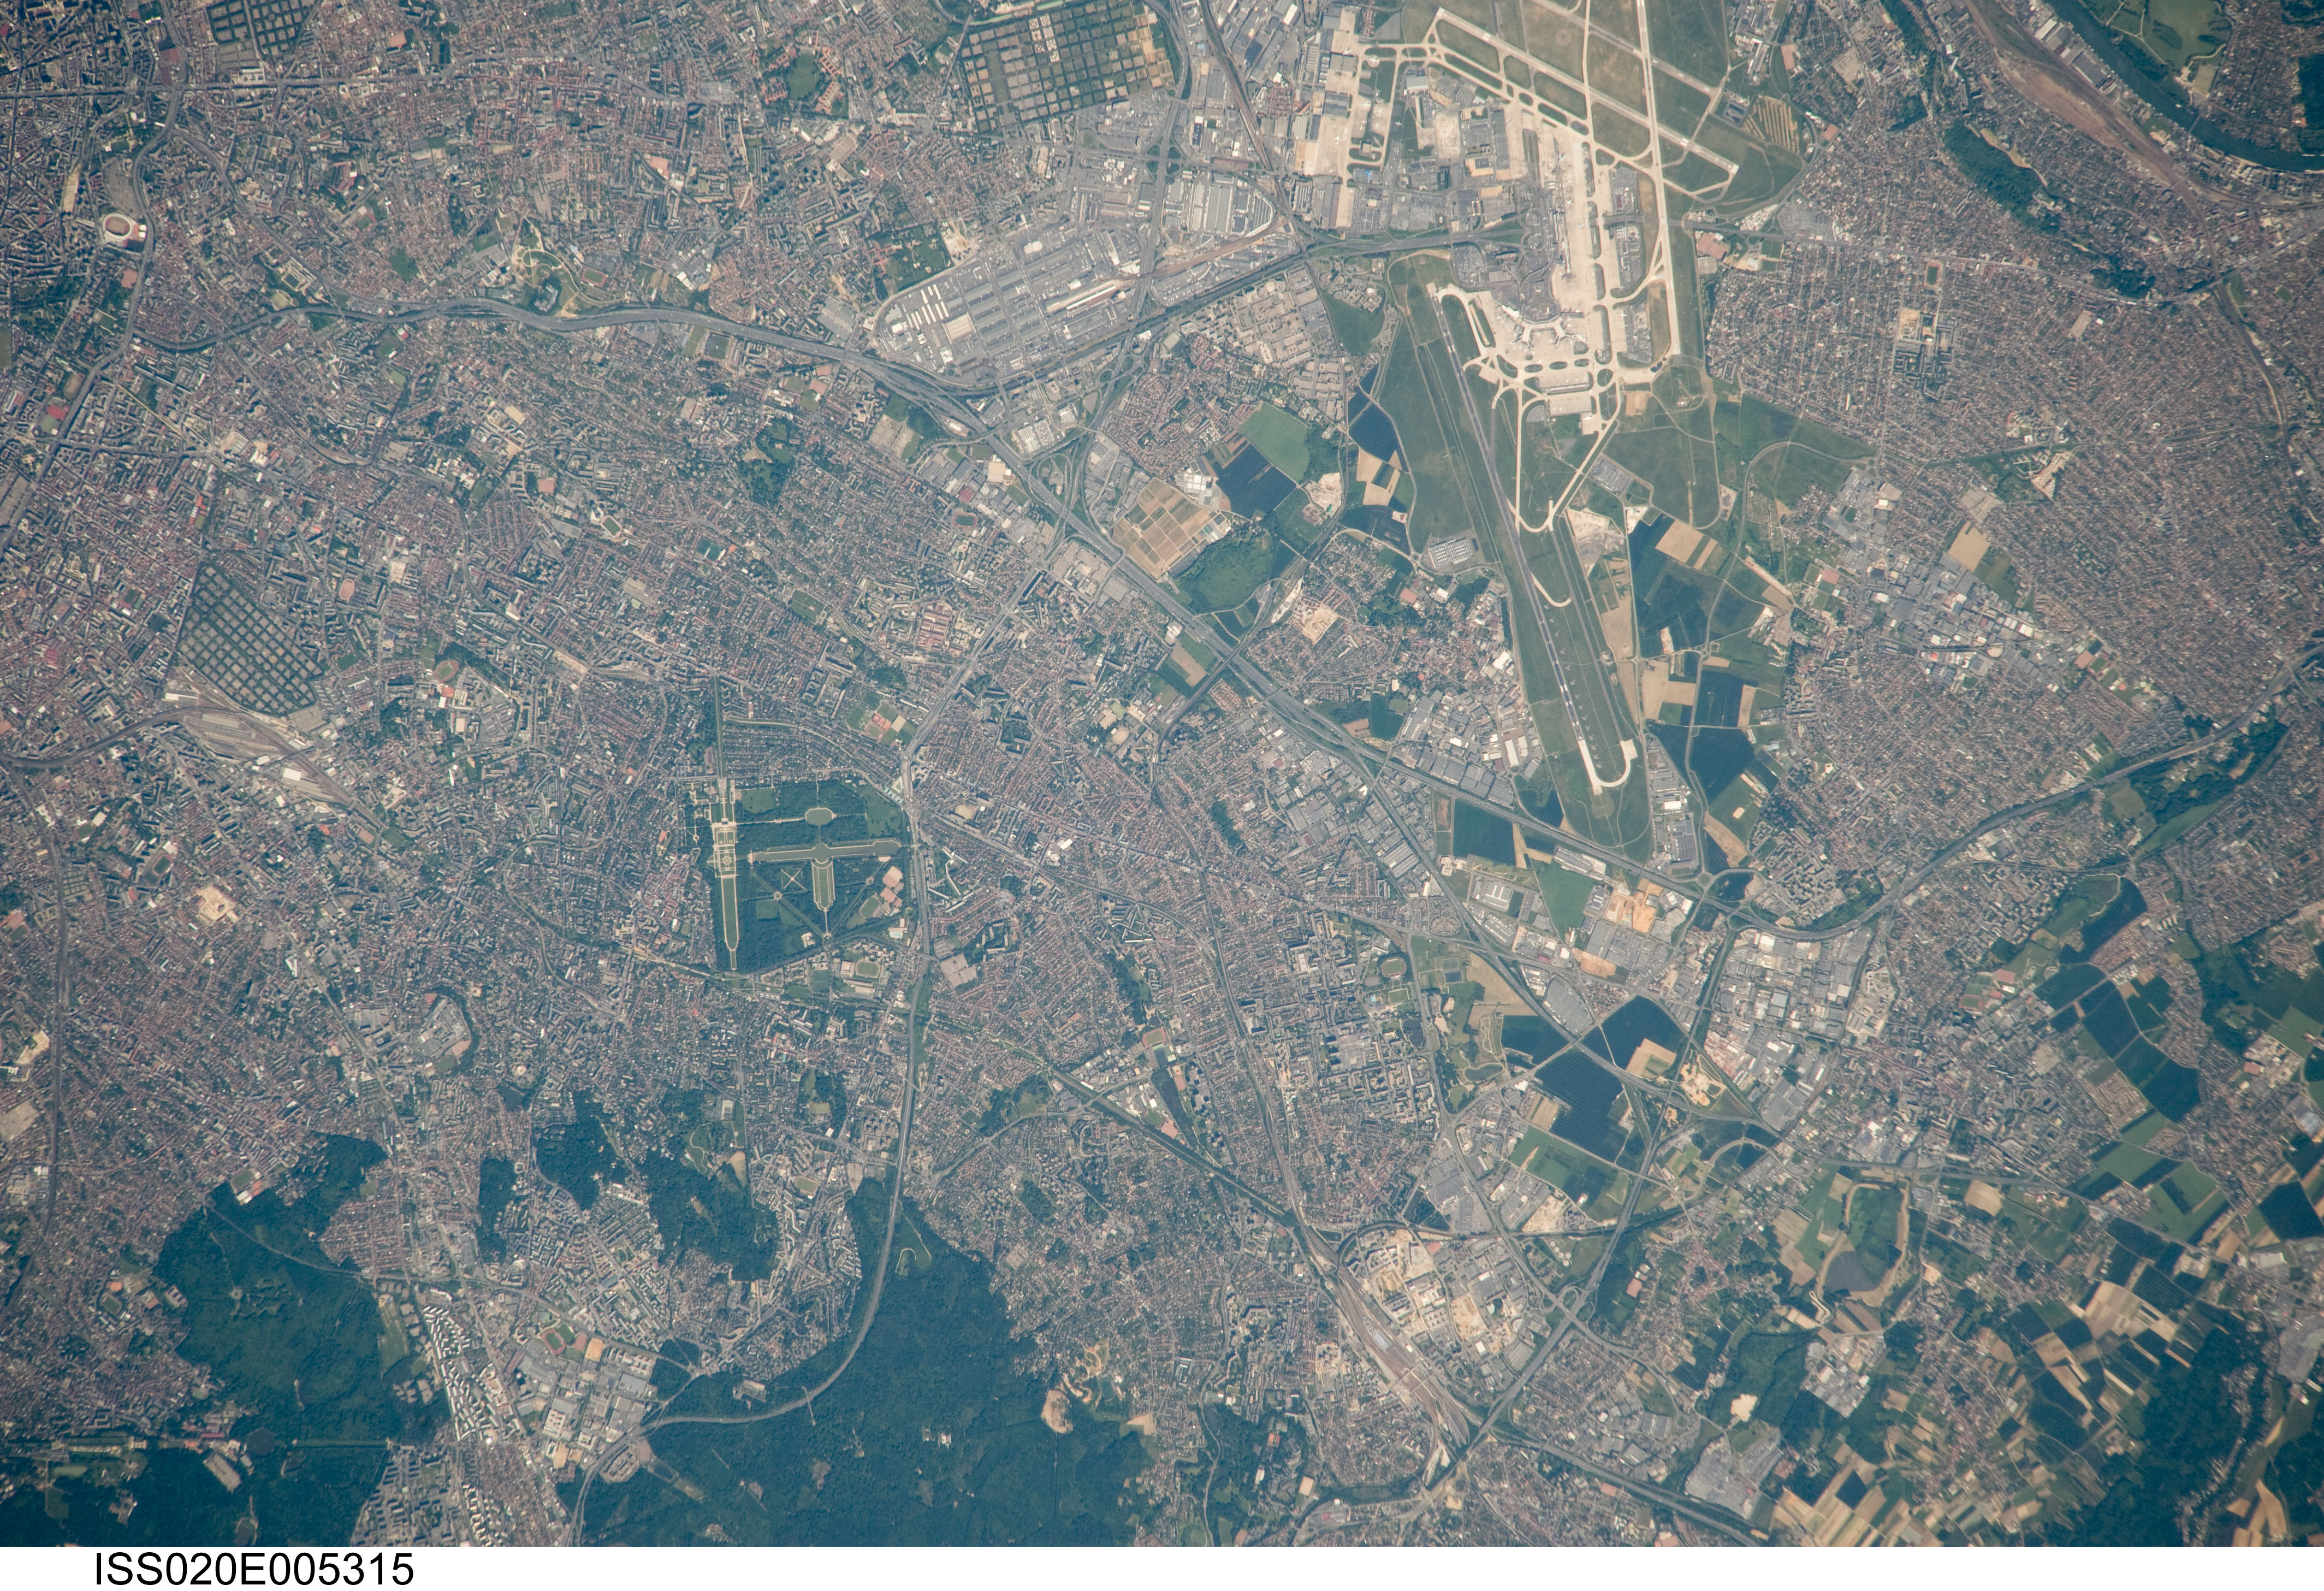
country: FRANCE
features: ORLY AIRPORT, S. PARIS SUBURBS, FOR., AGR.
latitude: 48.7
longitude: 2.3
